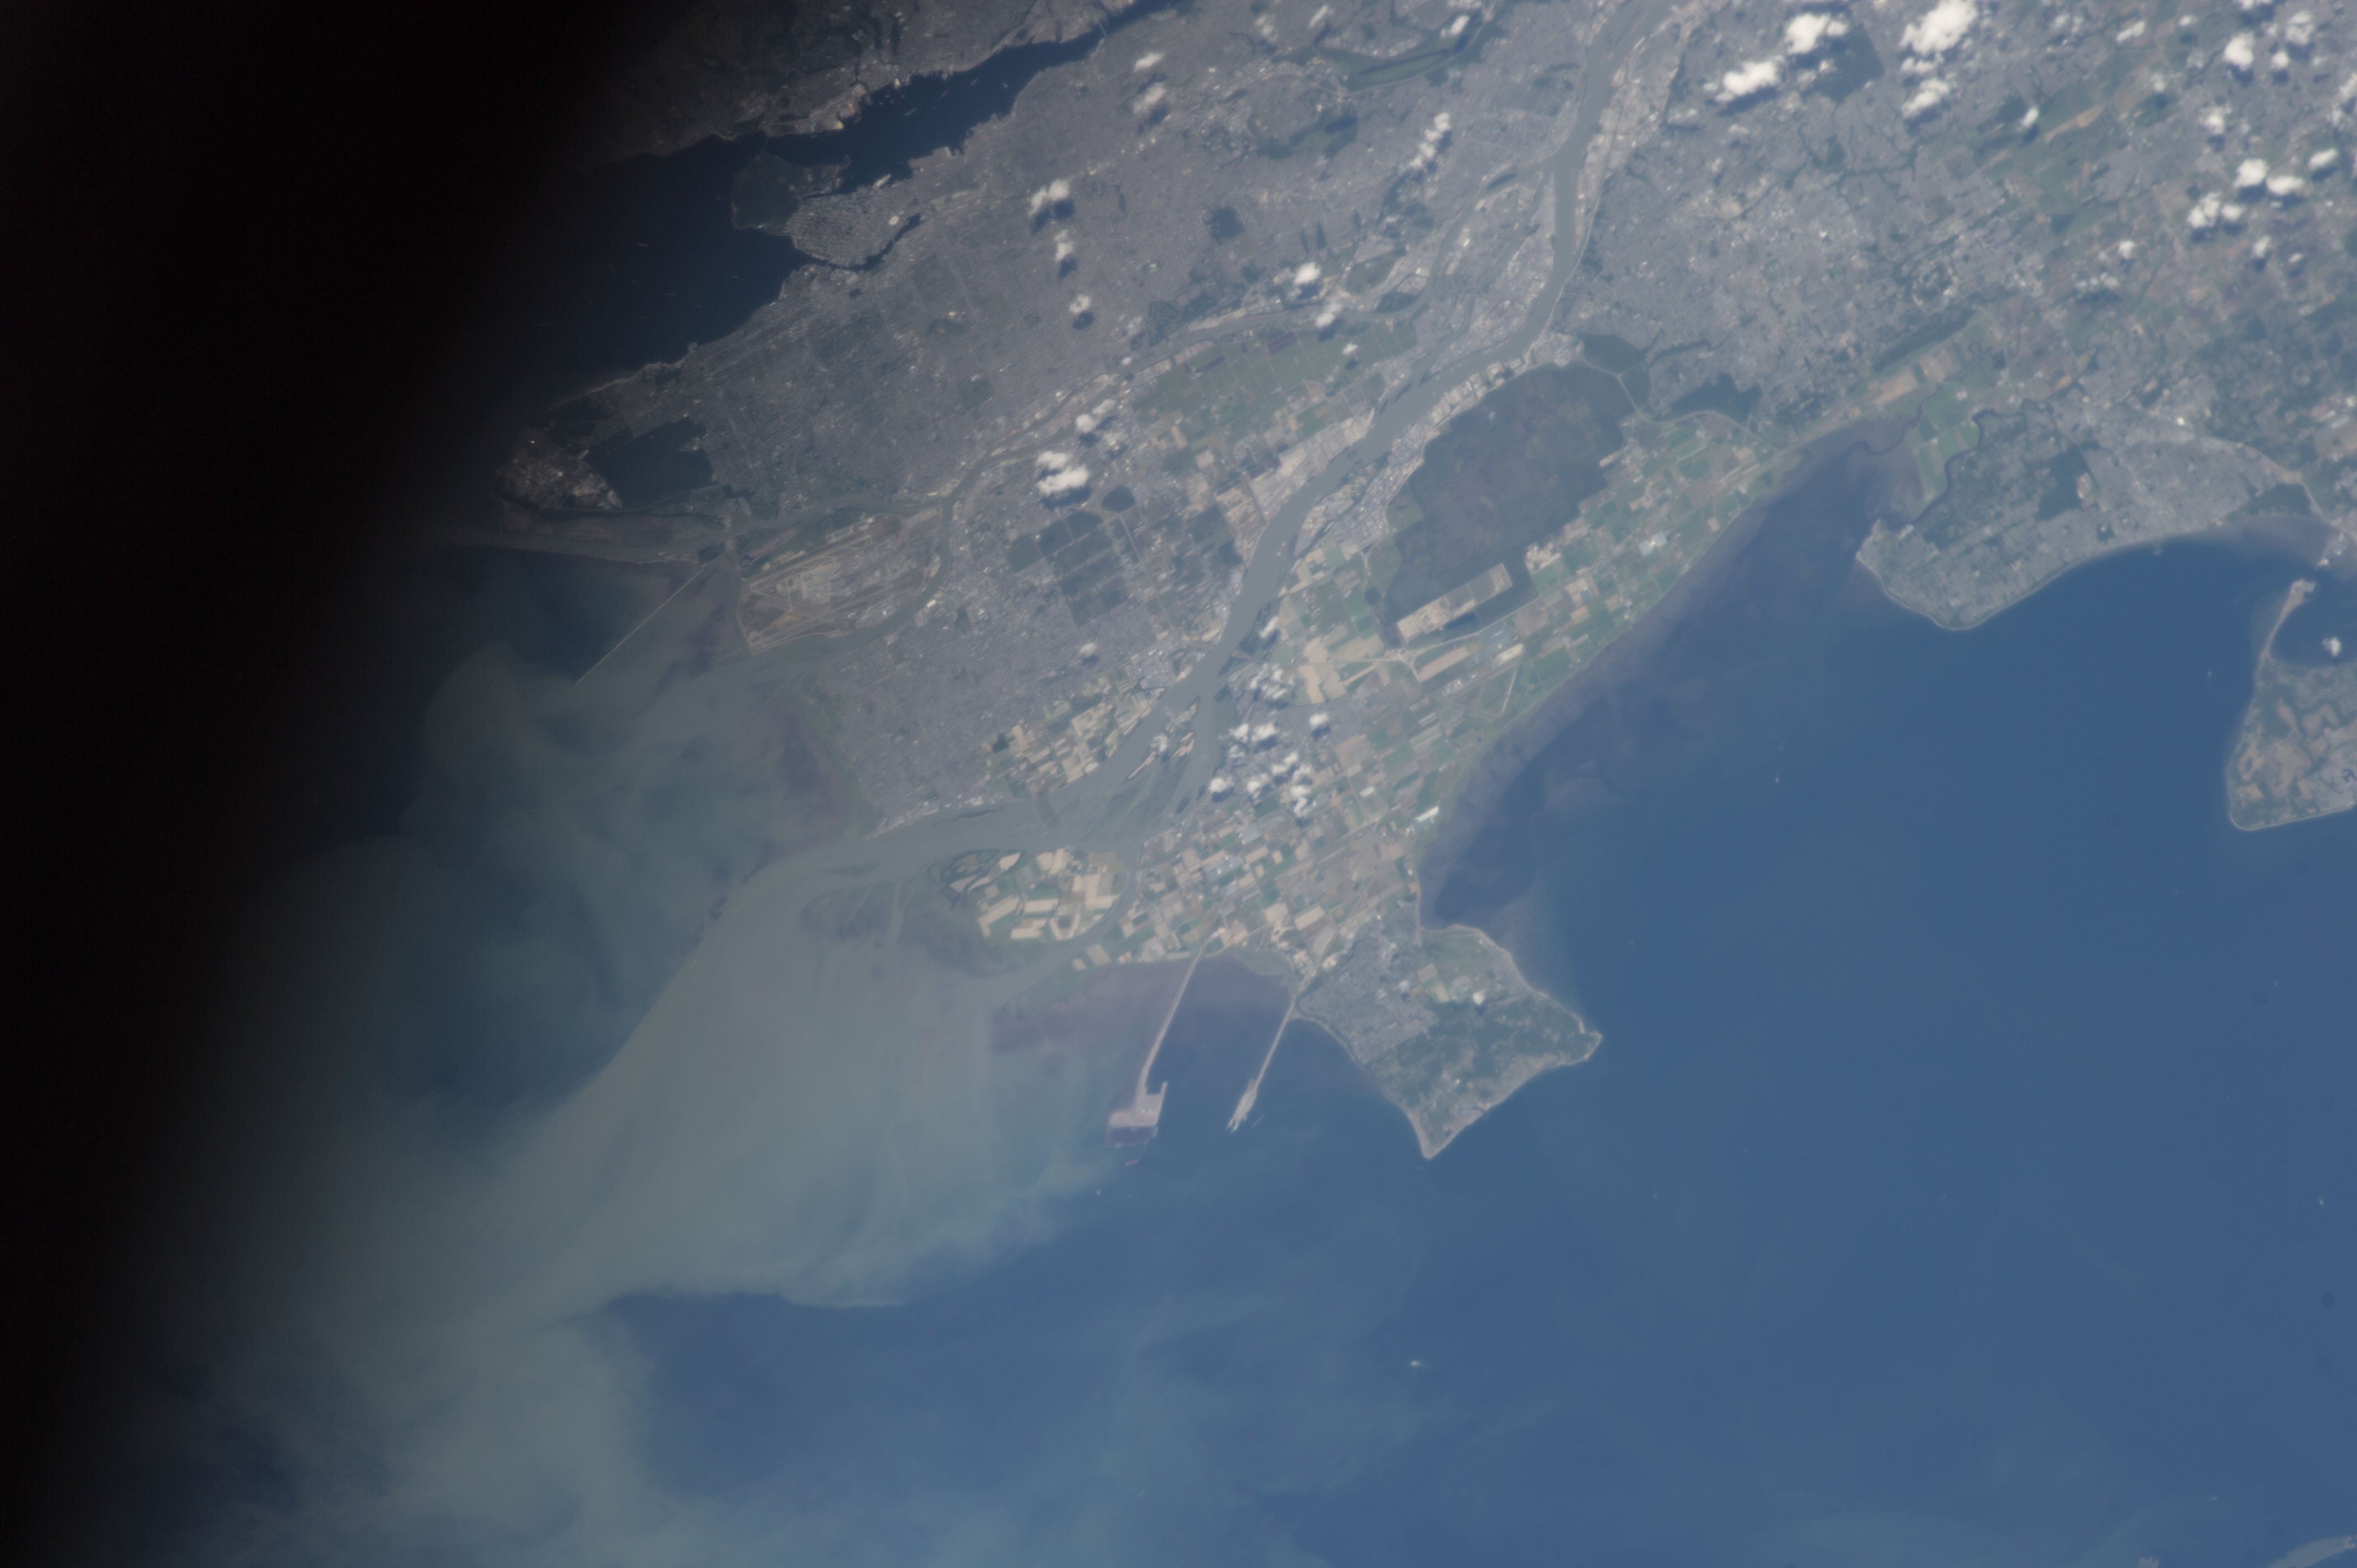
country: CANADA-BC
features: STR.
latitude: 49.1
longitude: -123.1
